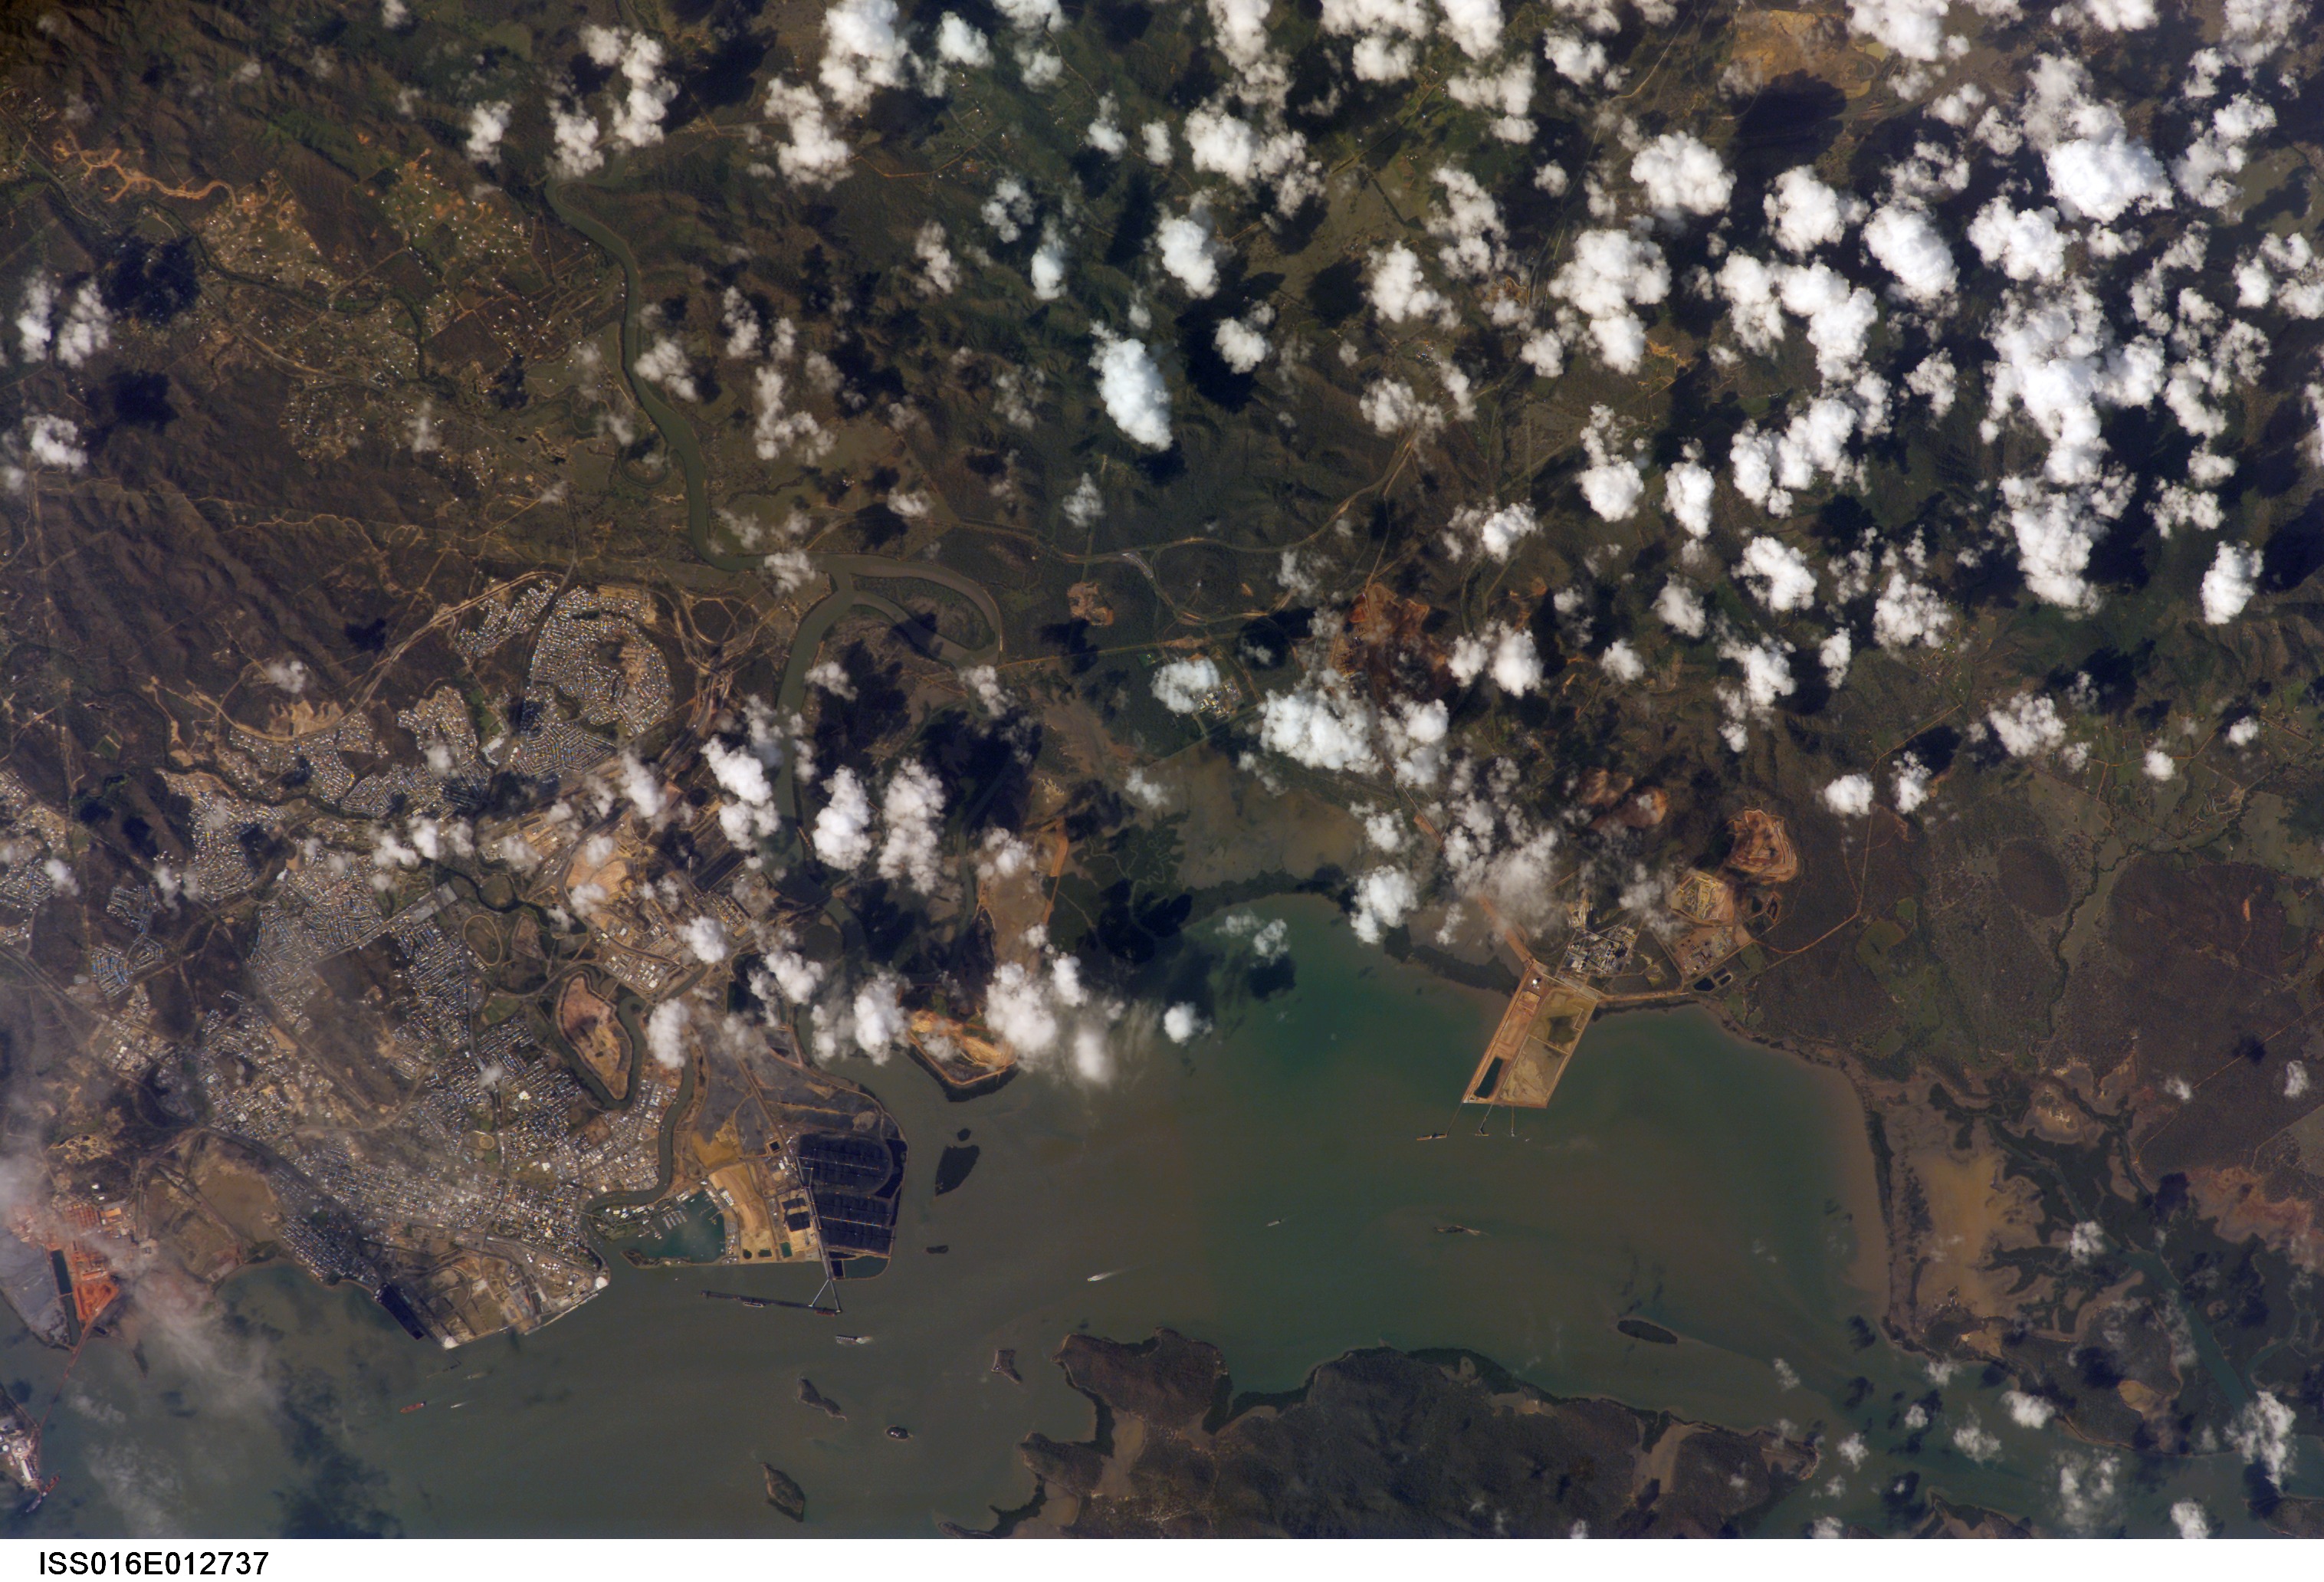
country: AUSTRALIA-Q
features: GLADSTONE, CALLIOPE R., HARBOR
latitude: -23.8
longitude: 151.2
